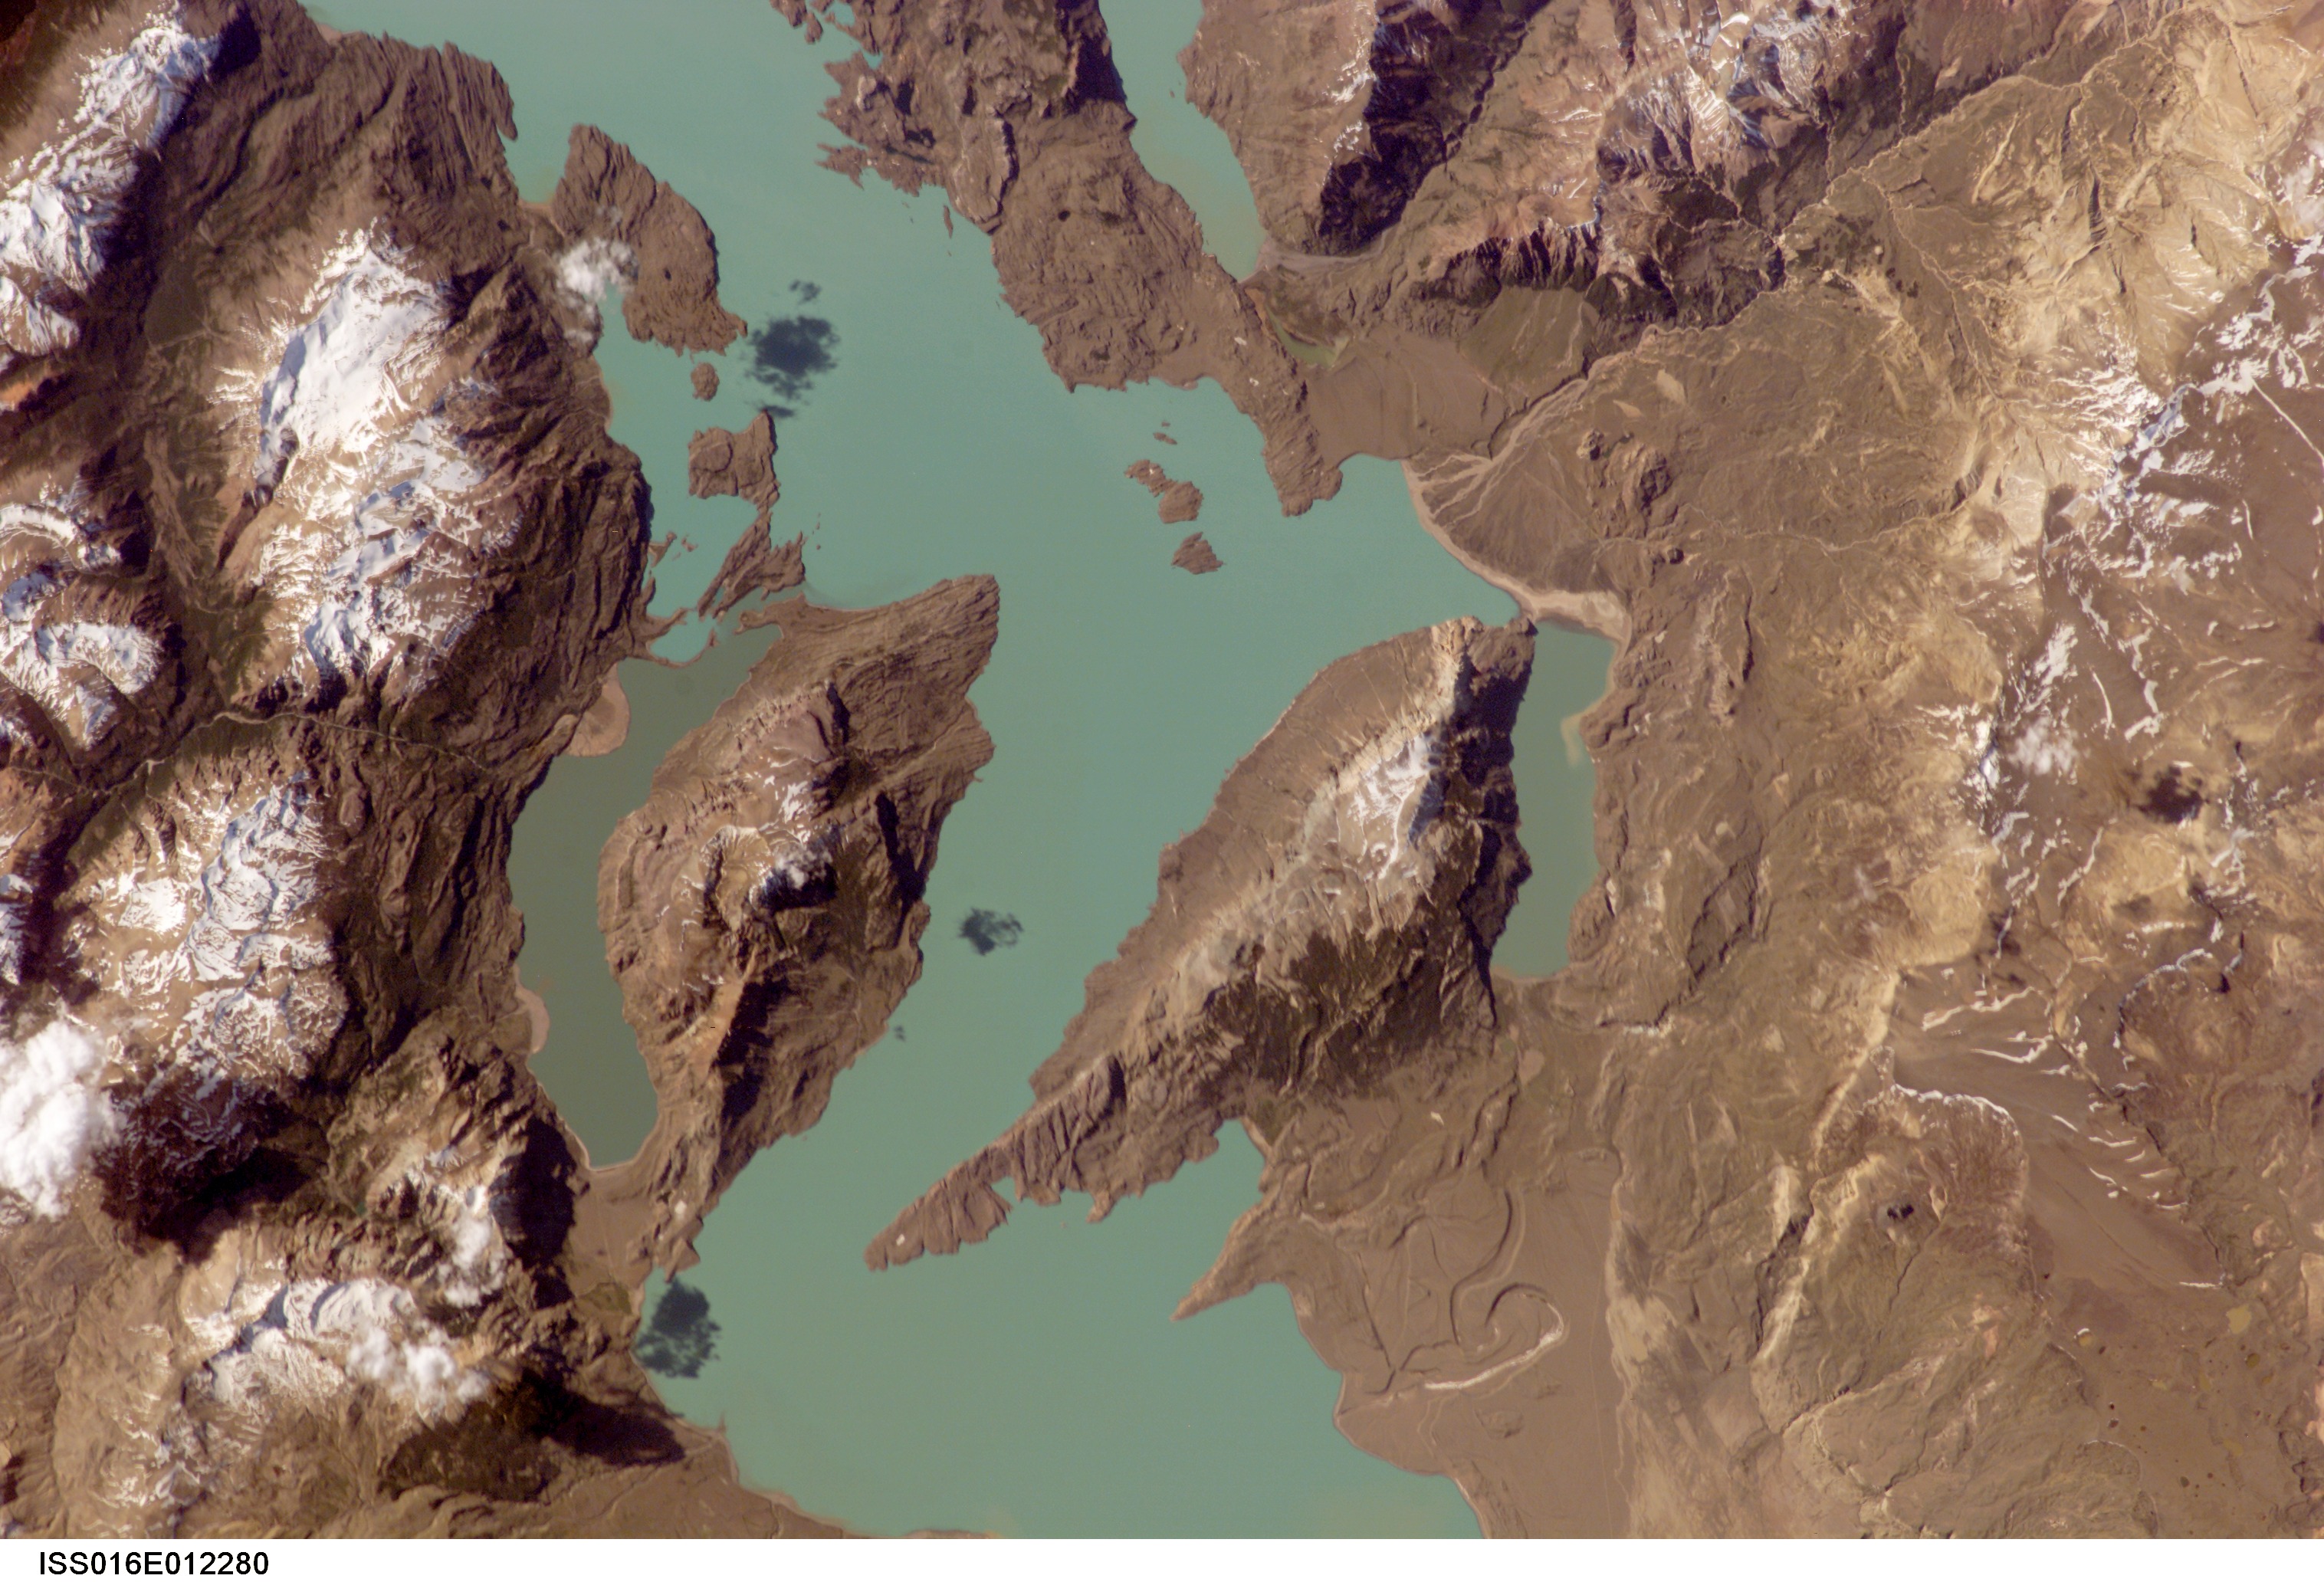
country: ARGENTINA
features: S. LAKE SAN MARTIN, SNOW, MTS.
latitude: -49.0
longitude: -72.5
